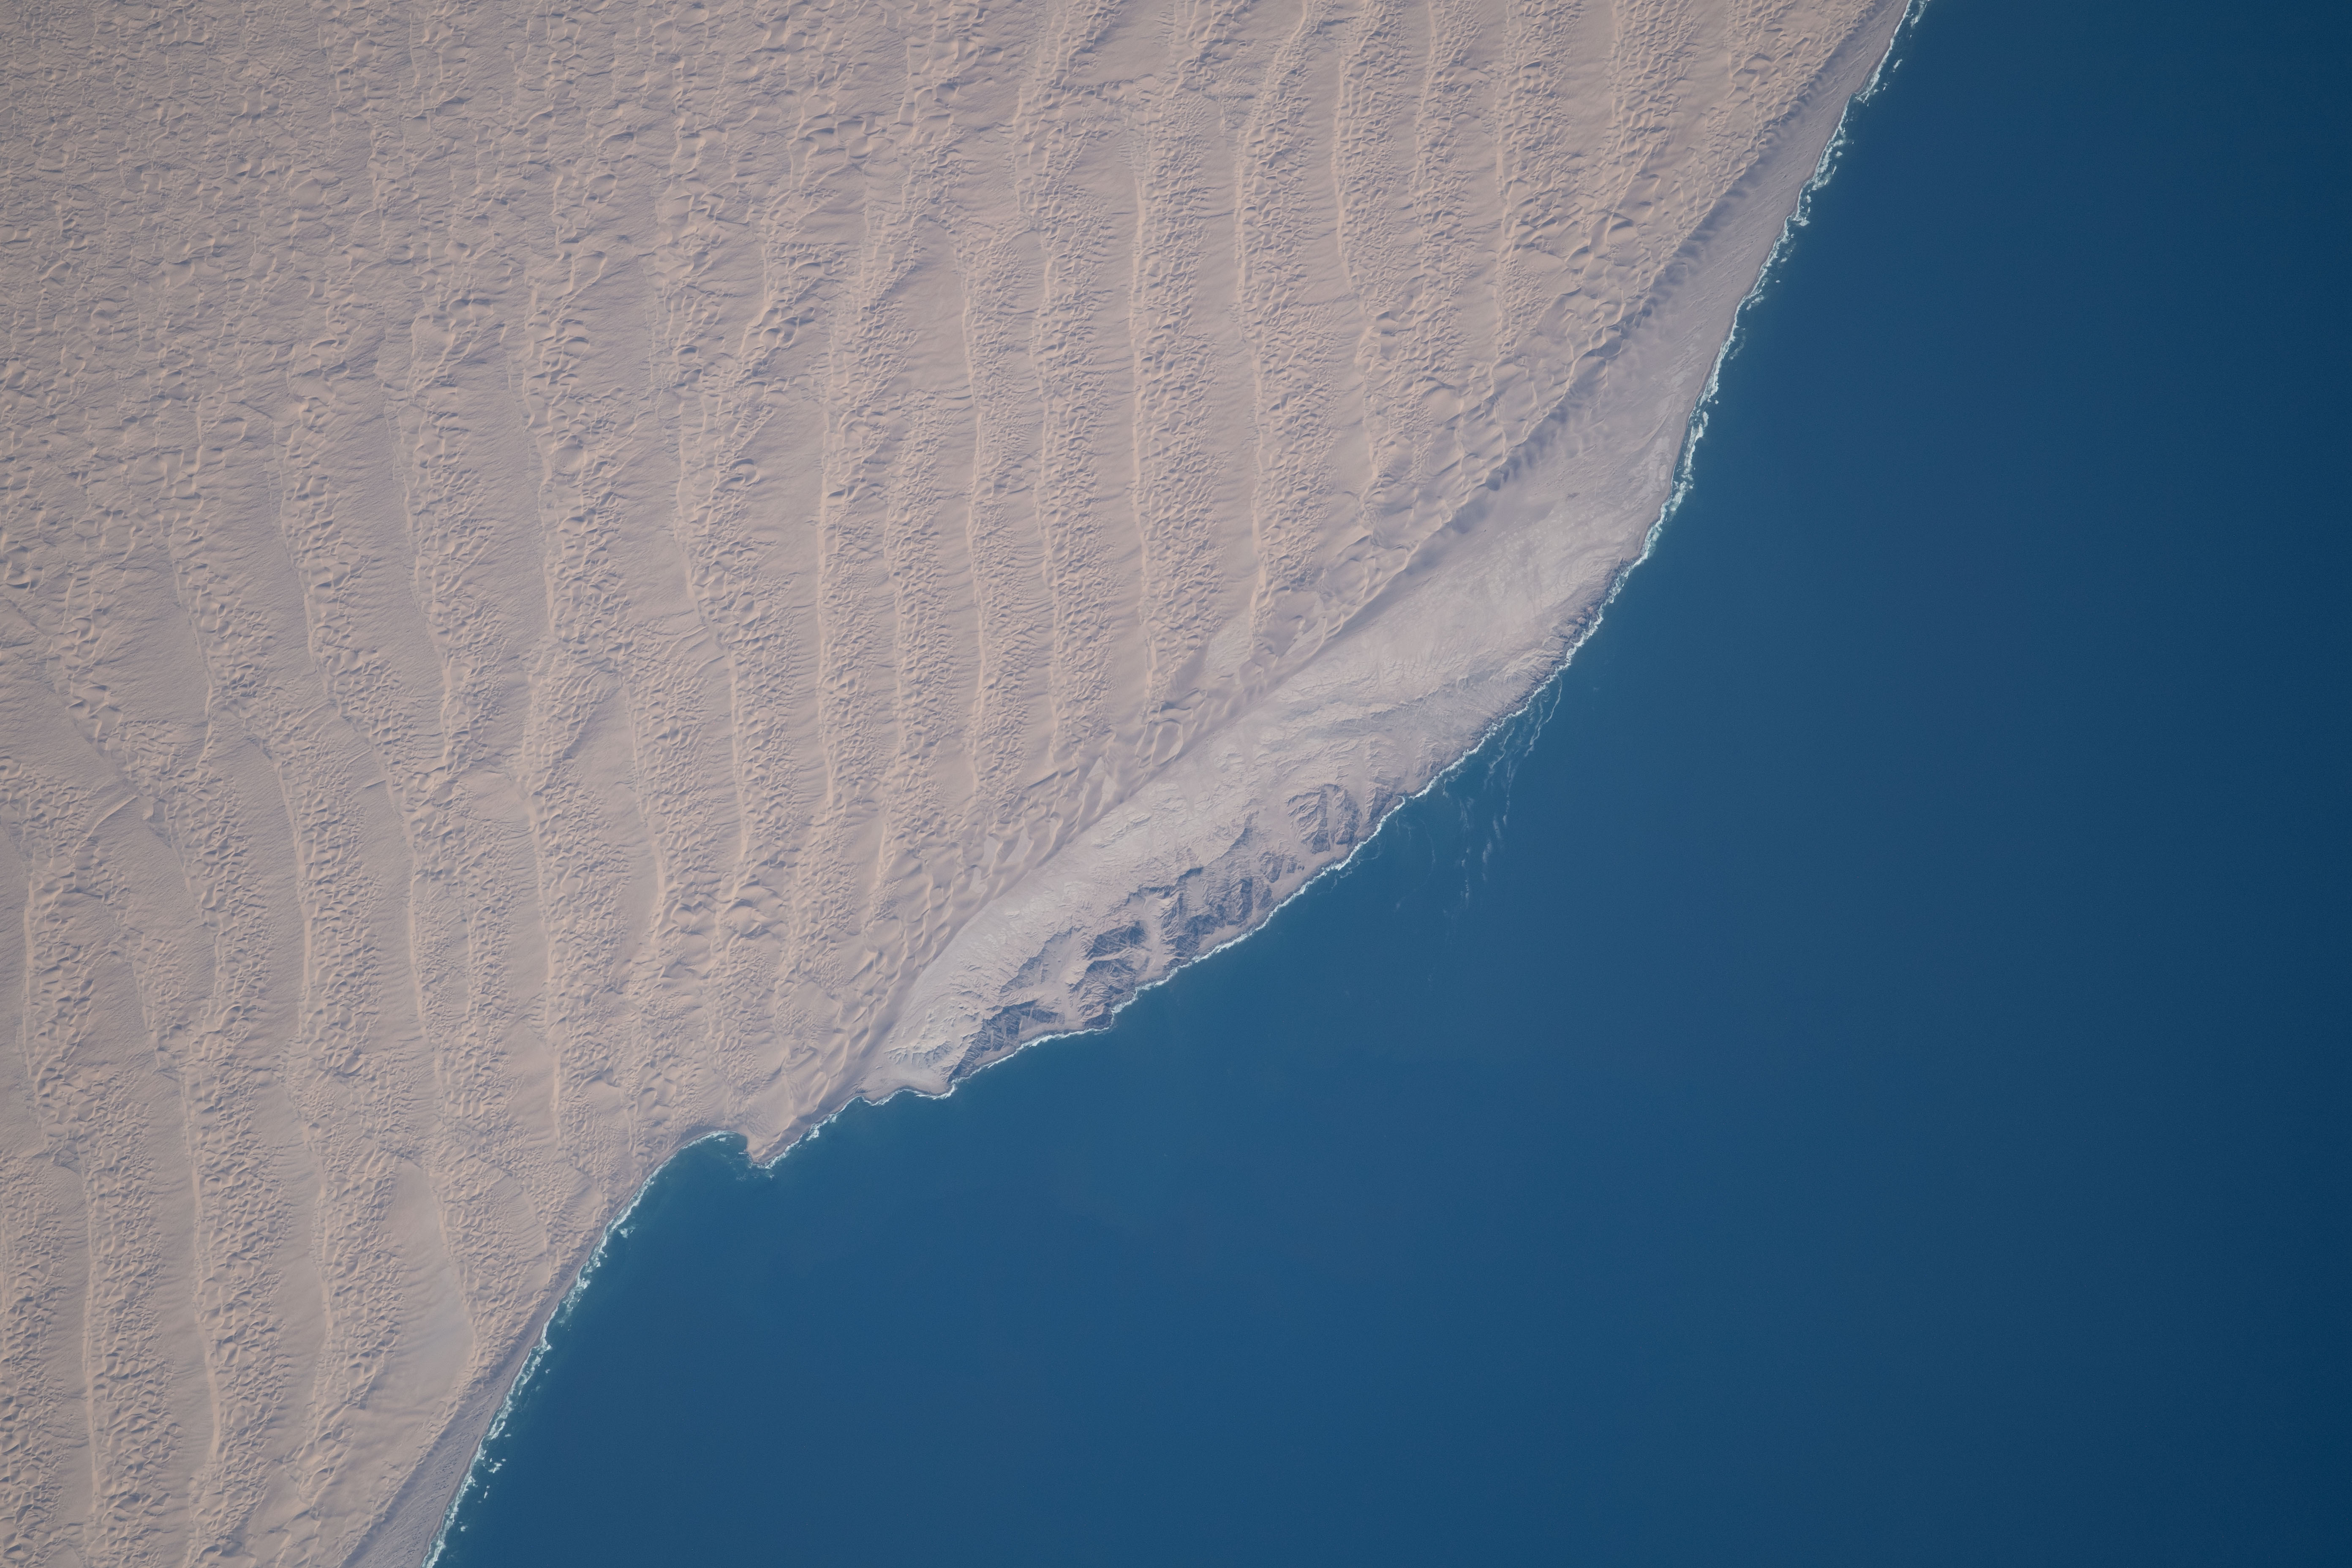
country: NAMIBIA
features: SADDLE HILL, NAMIB DESERT
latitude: -25.9
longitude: 14.9
